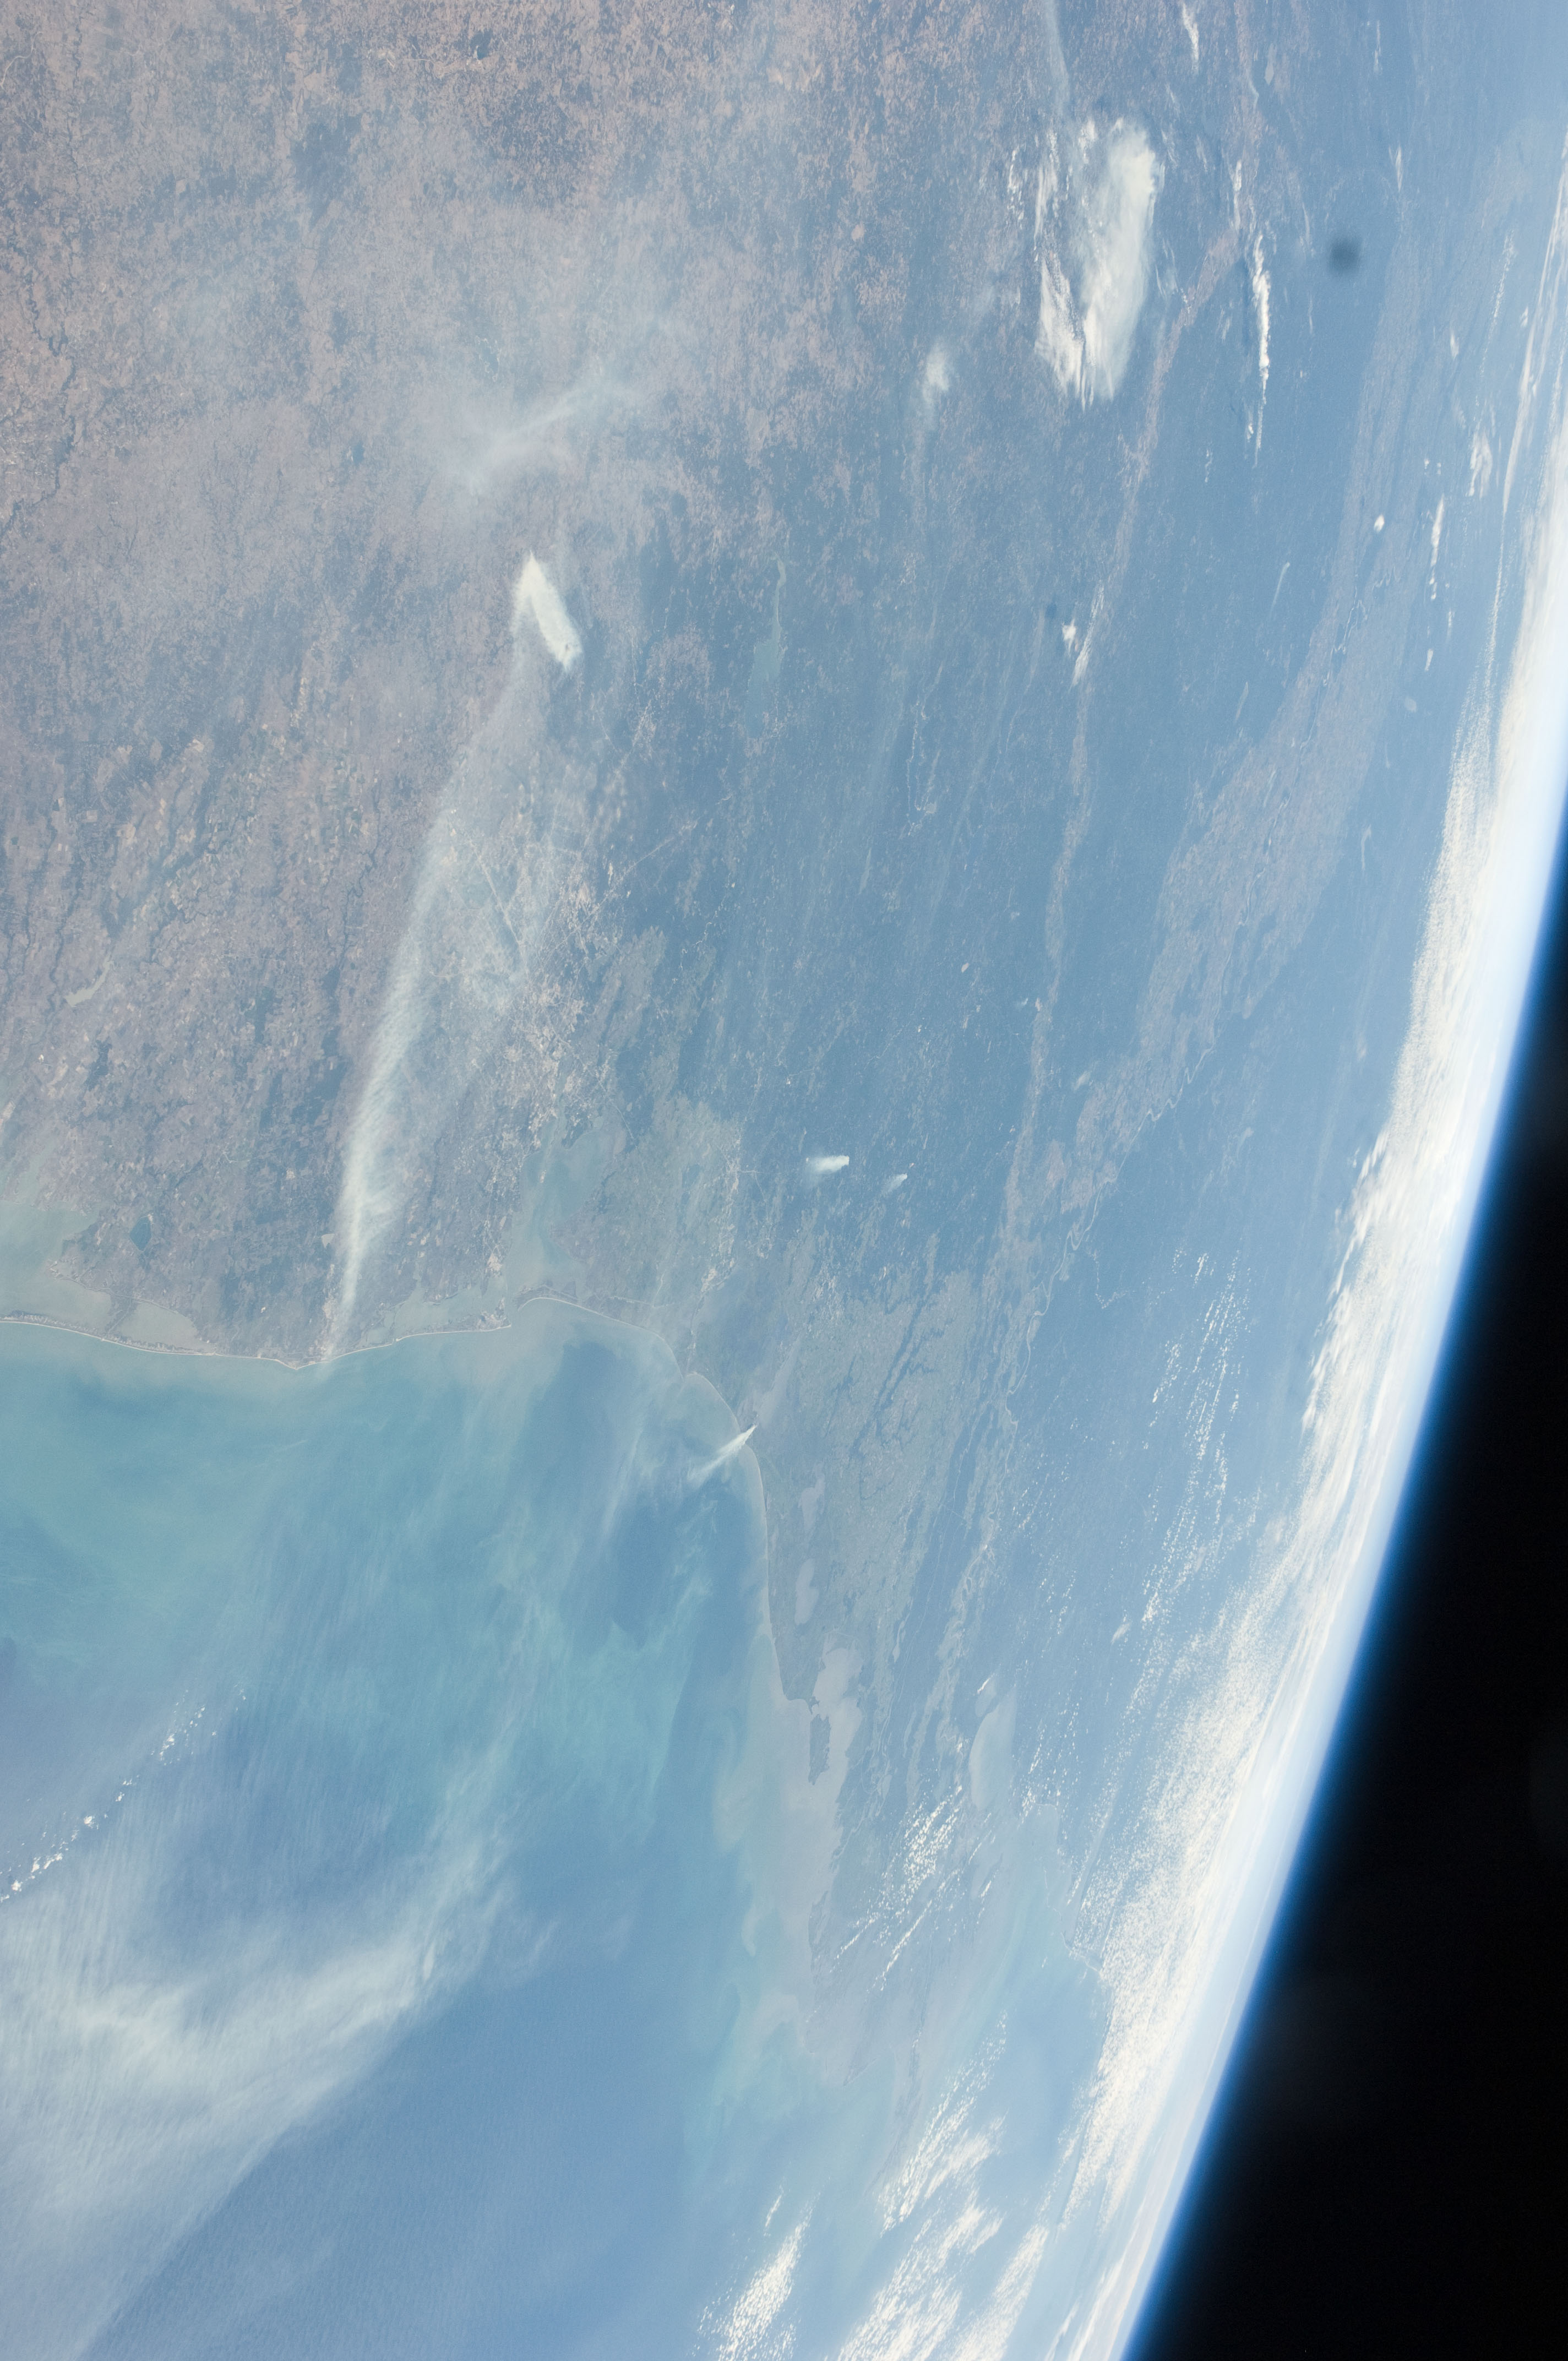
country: USA-TEXAS
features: PAN-SMOKE PLUMES, HAZE, G. OF MEXICO, RED R. V., FOR., MARSH, COAST, LAKES
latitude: 30.0
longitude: -94.0
